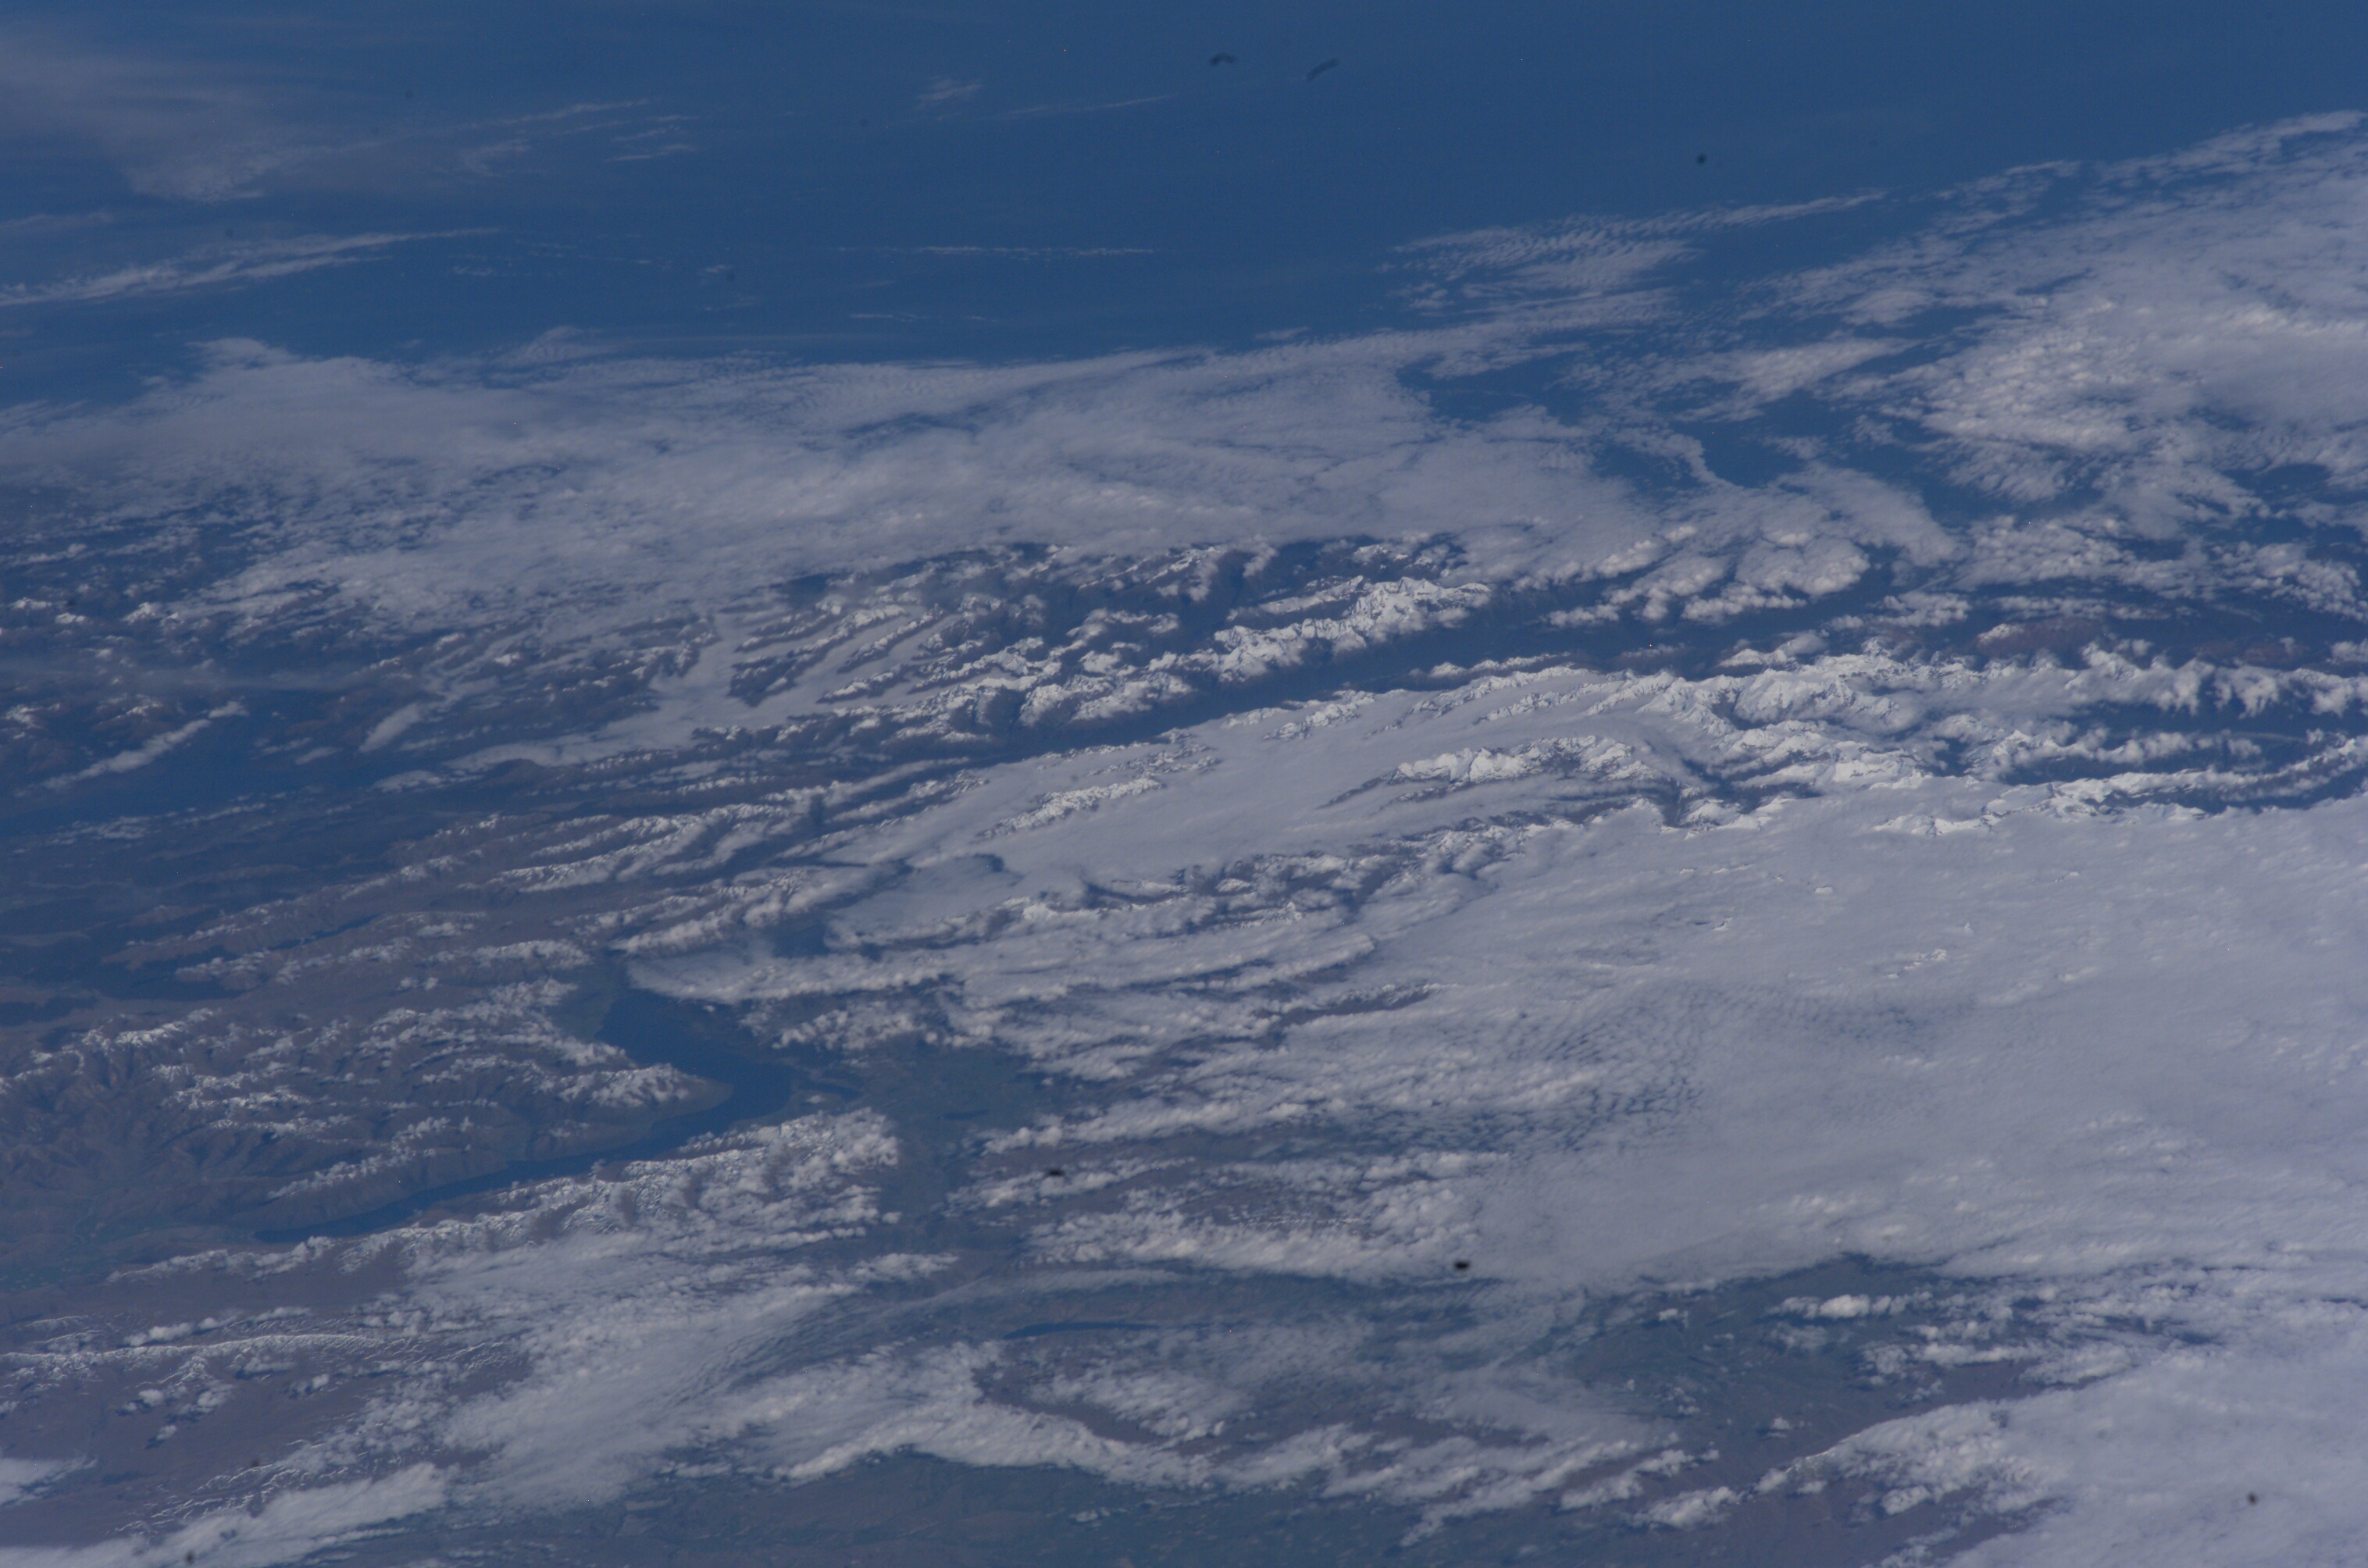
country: NEW ZEALAND-SI
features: RICHARDSON MTS., L. WAKATIPU
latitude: -44.5
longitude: 169.0
